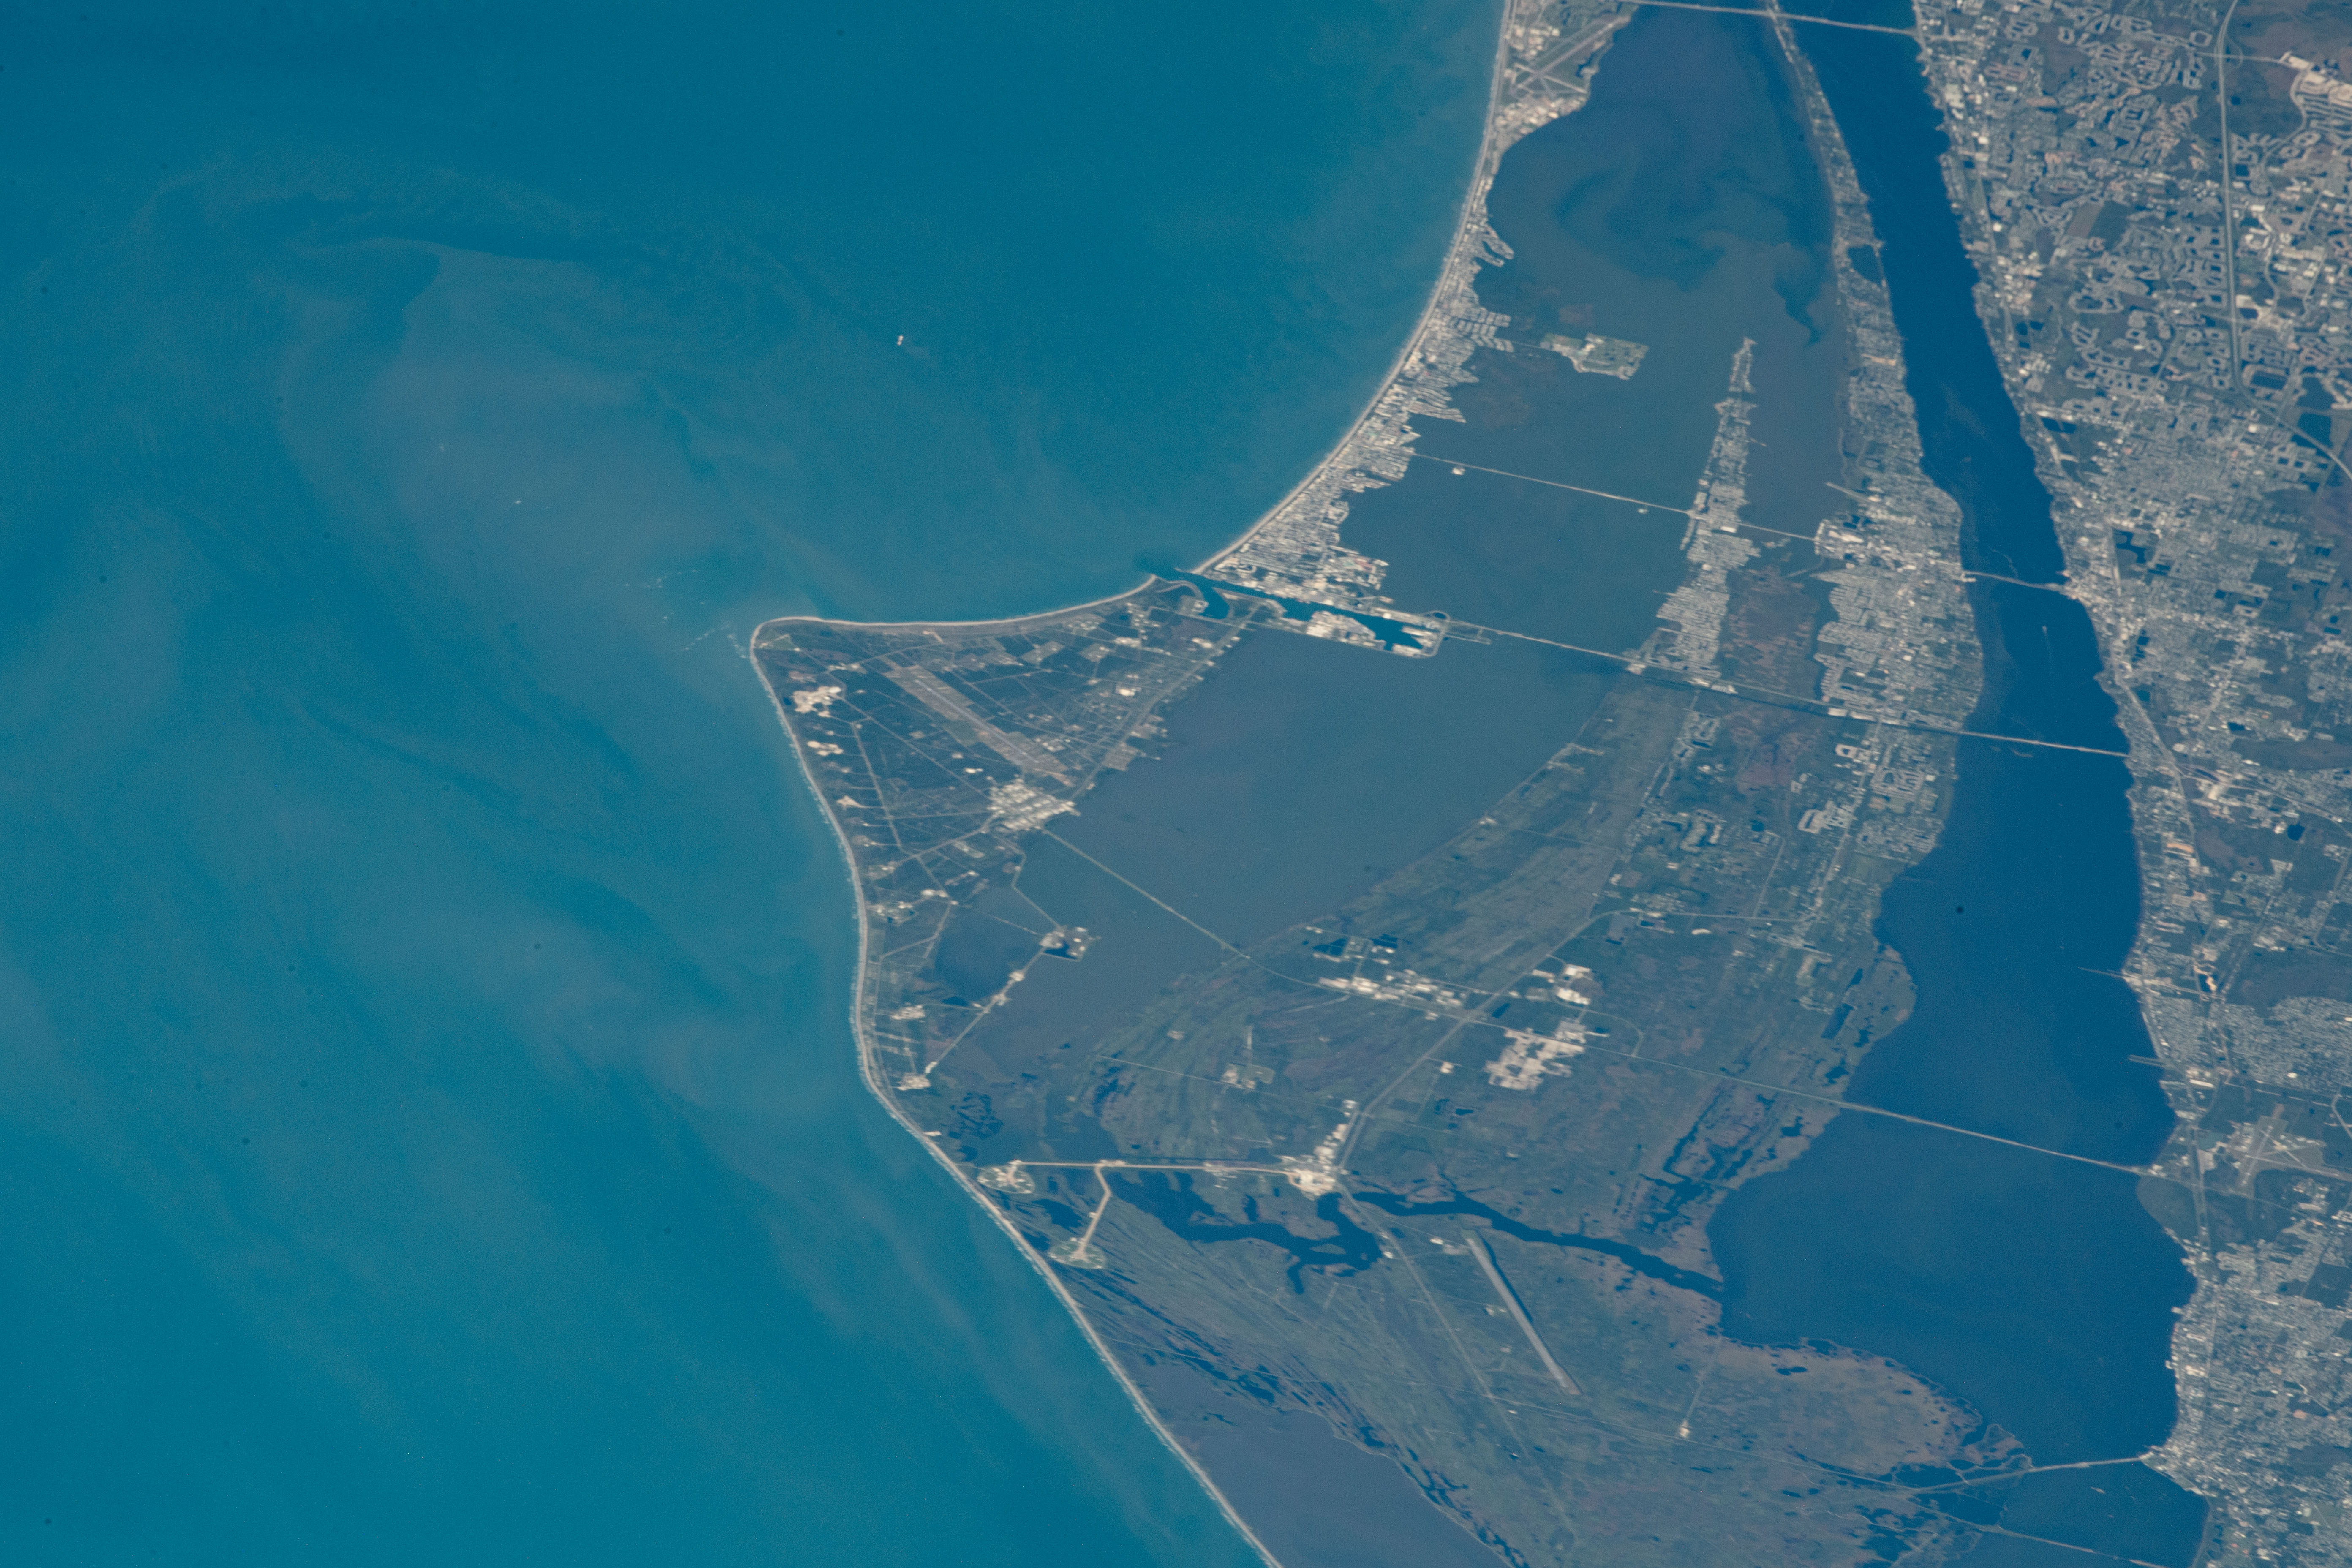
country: USA-FLORIDA
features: BANANA RIVER, INDIAN RIVER, CANAVERAL BIGHT
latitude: 28.6
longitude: -80.7
